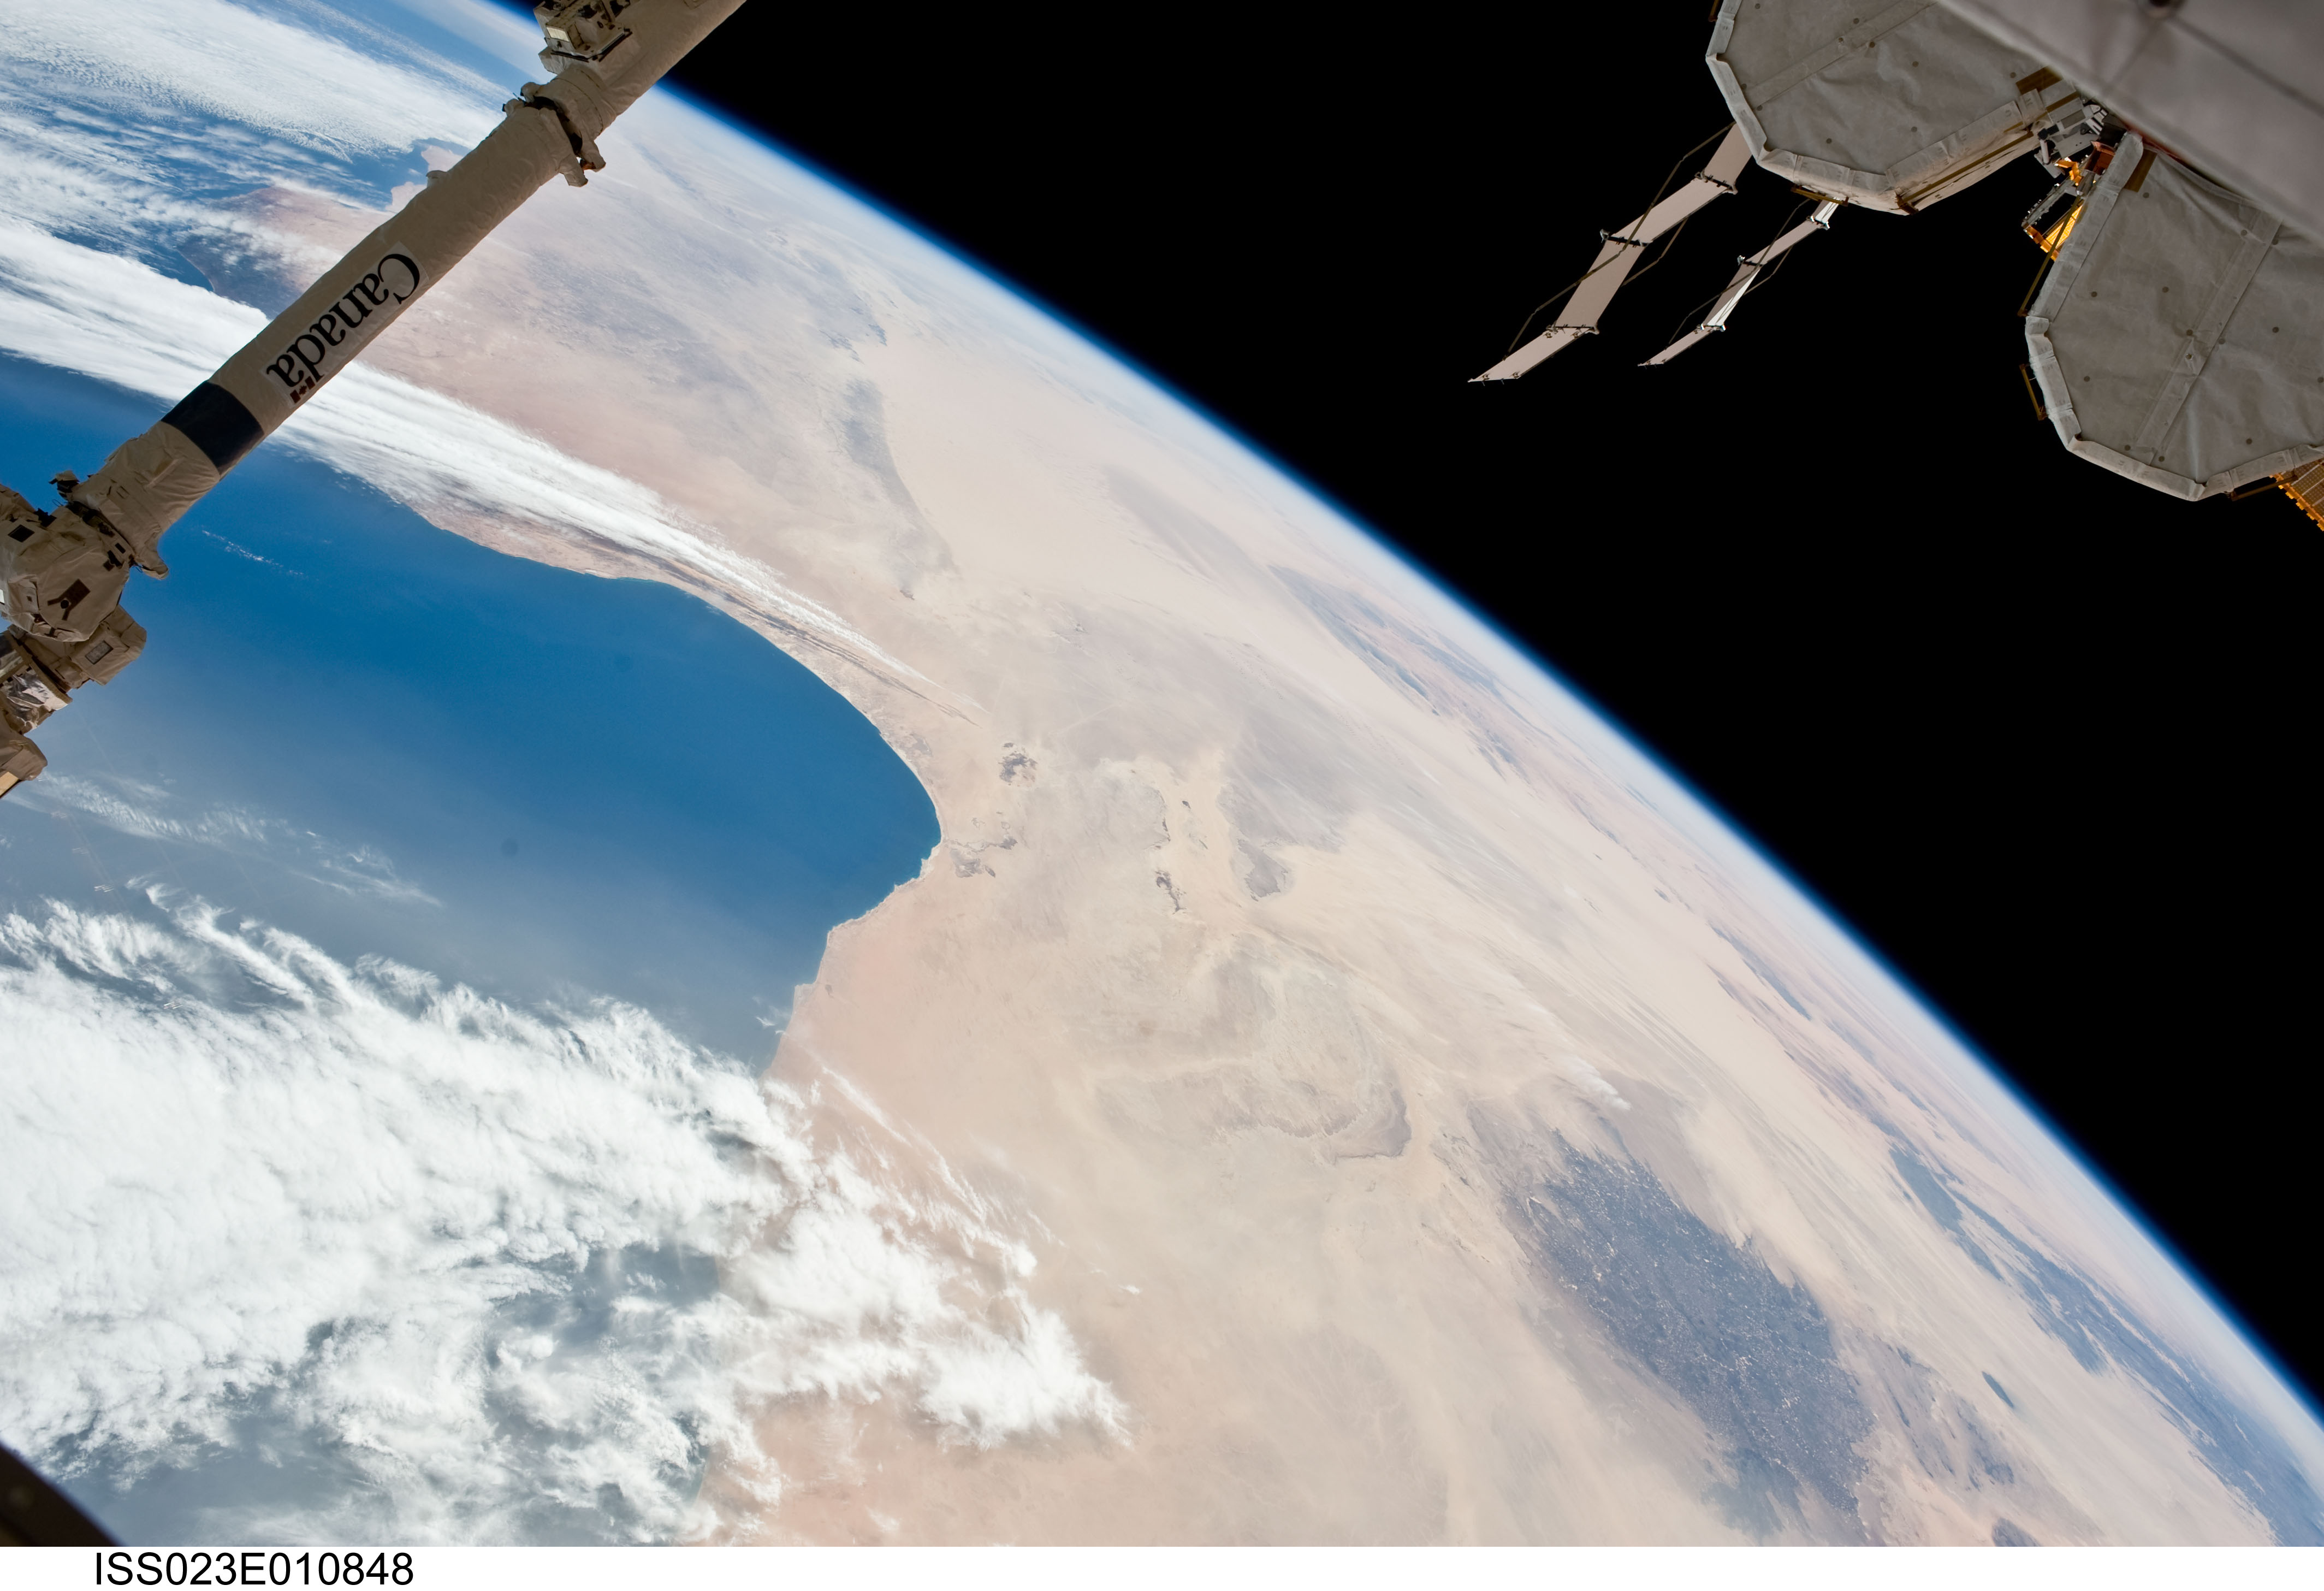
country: LIBYA
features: PAN-ISS, G. OF SIRTE, HARUJ VOLCANIC FIELD
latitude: 29.5
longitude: 19.0
